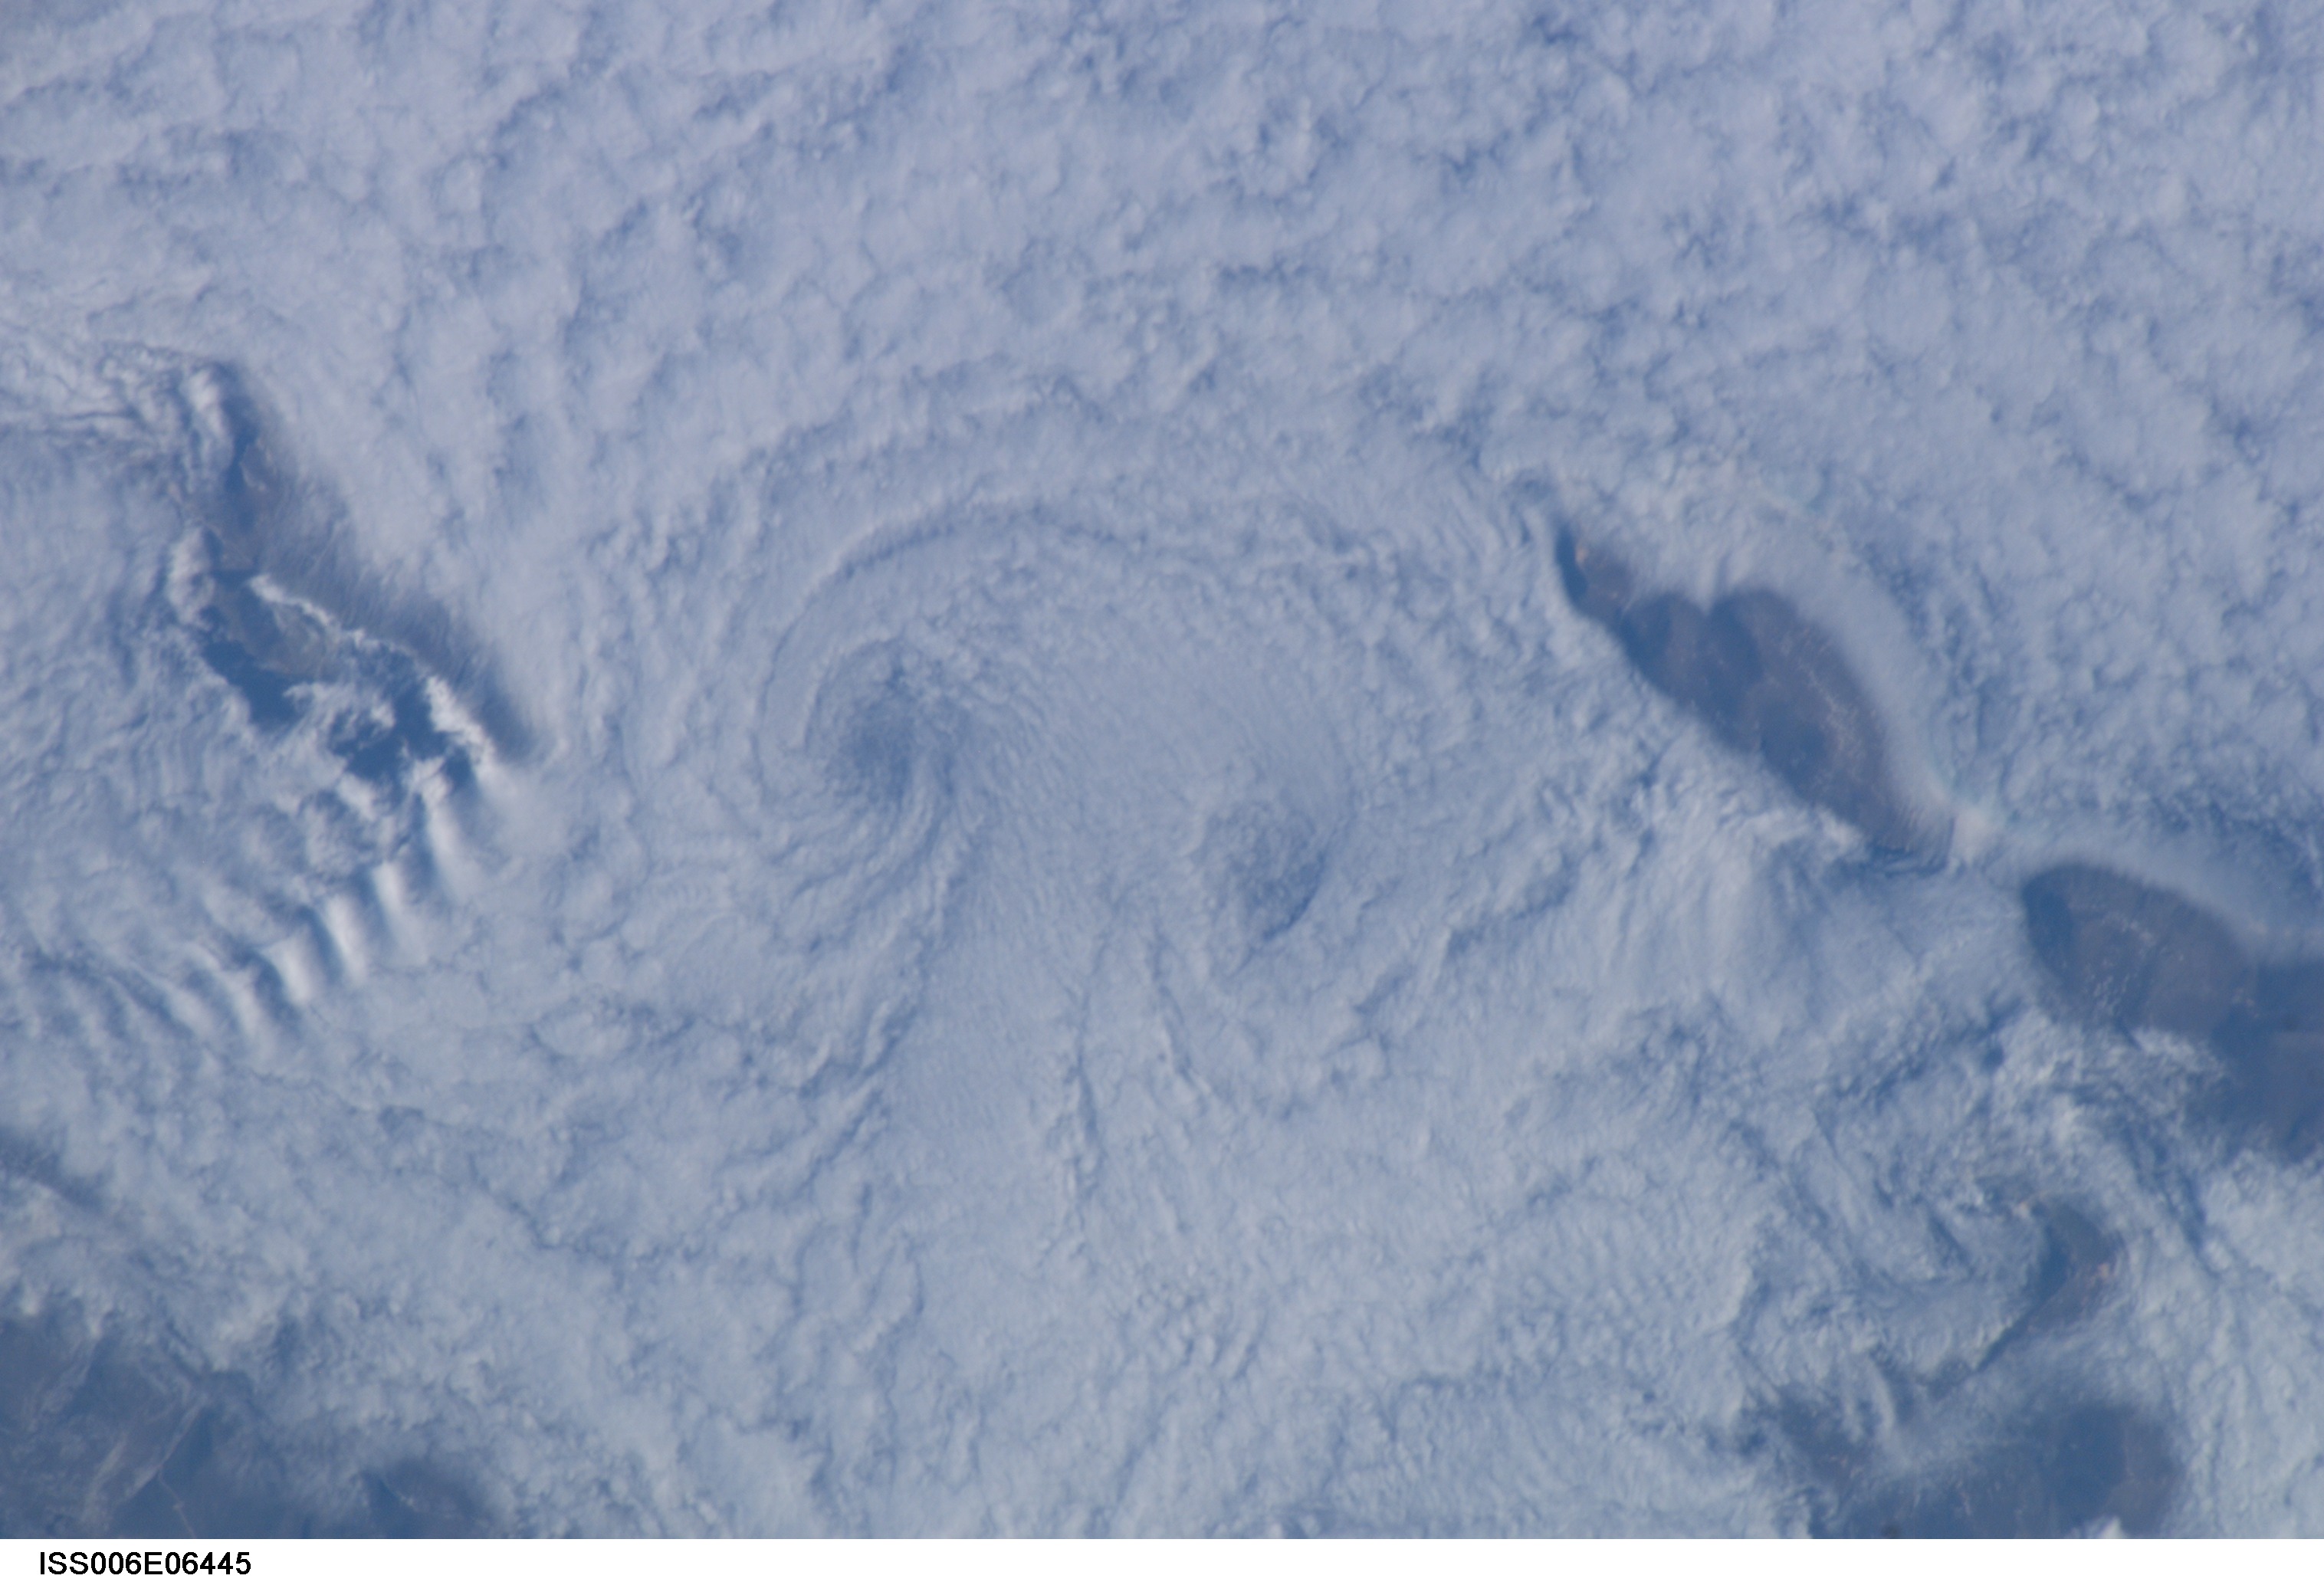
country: FALKLAND ISLANDS
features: SMALL STRATUS CLOUD VORTICES
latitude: -51.5
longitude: -60.0
